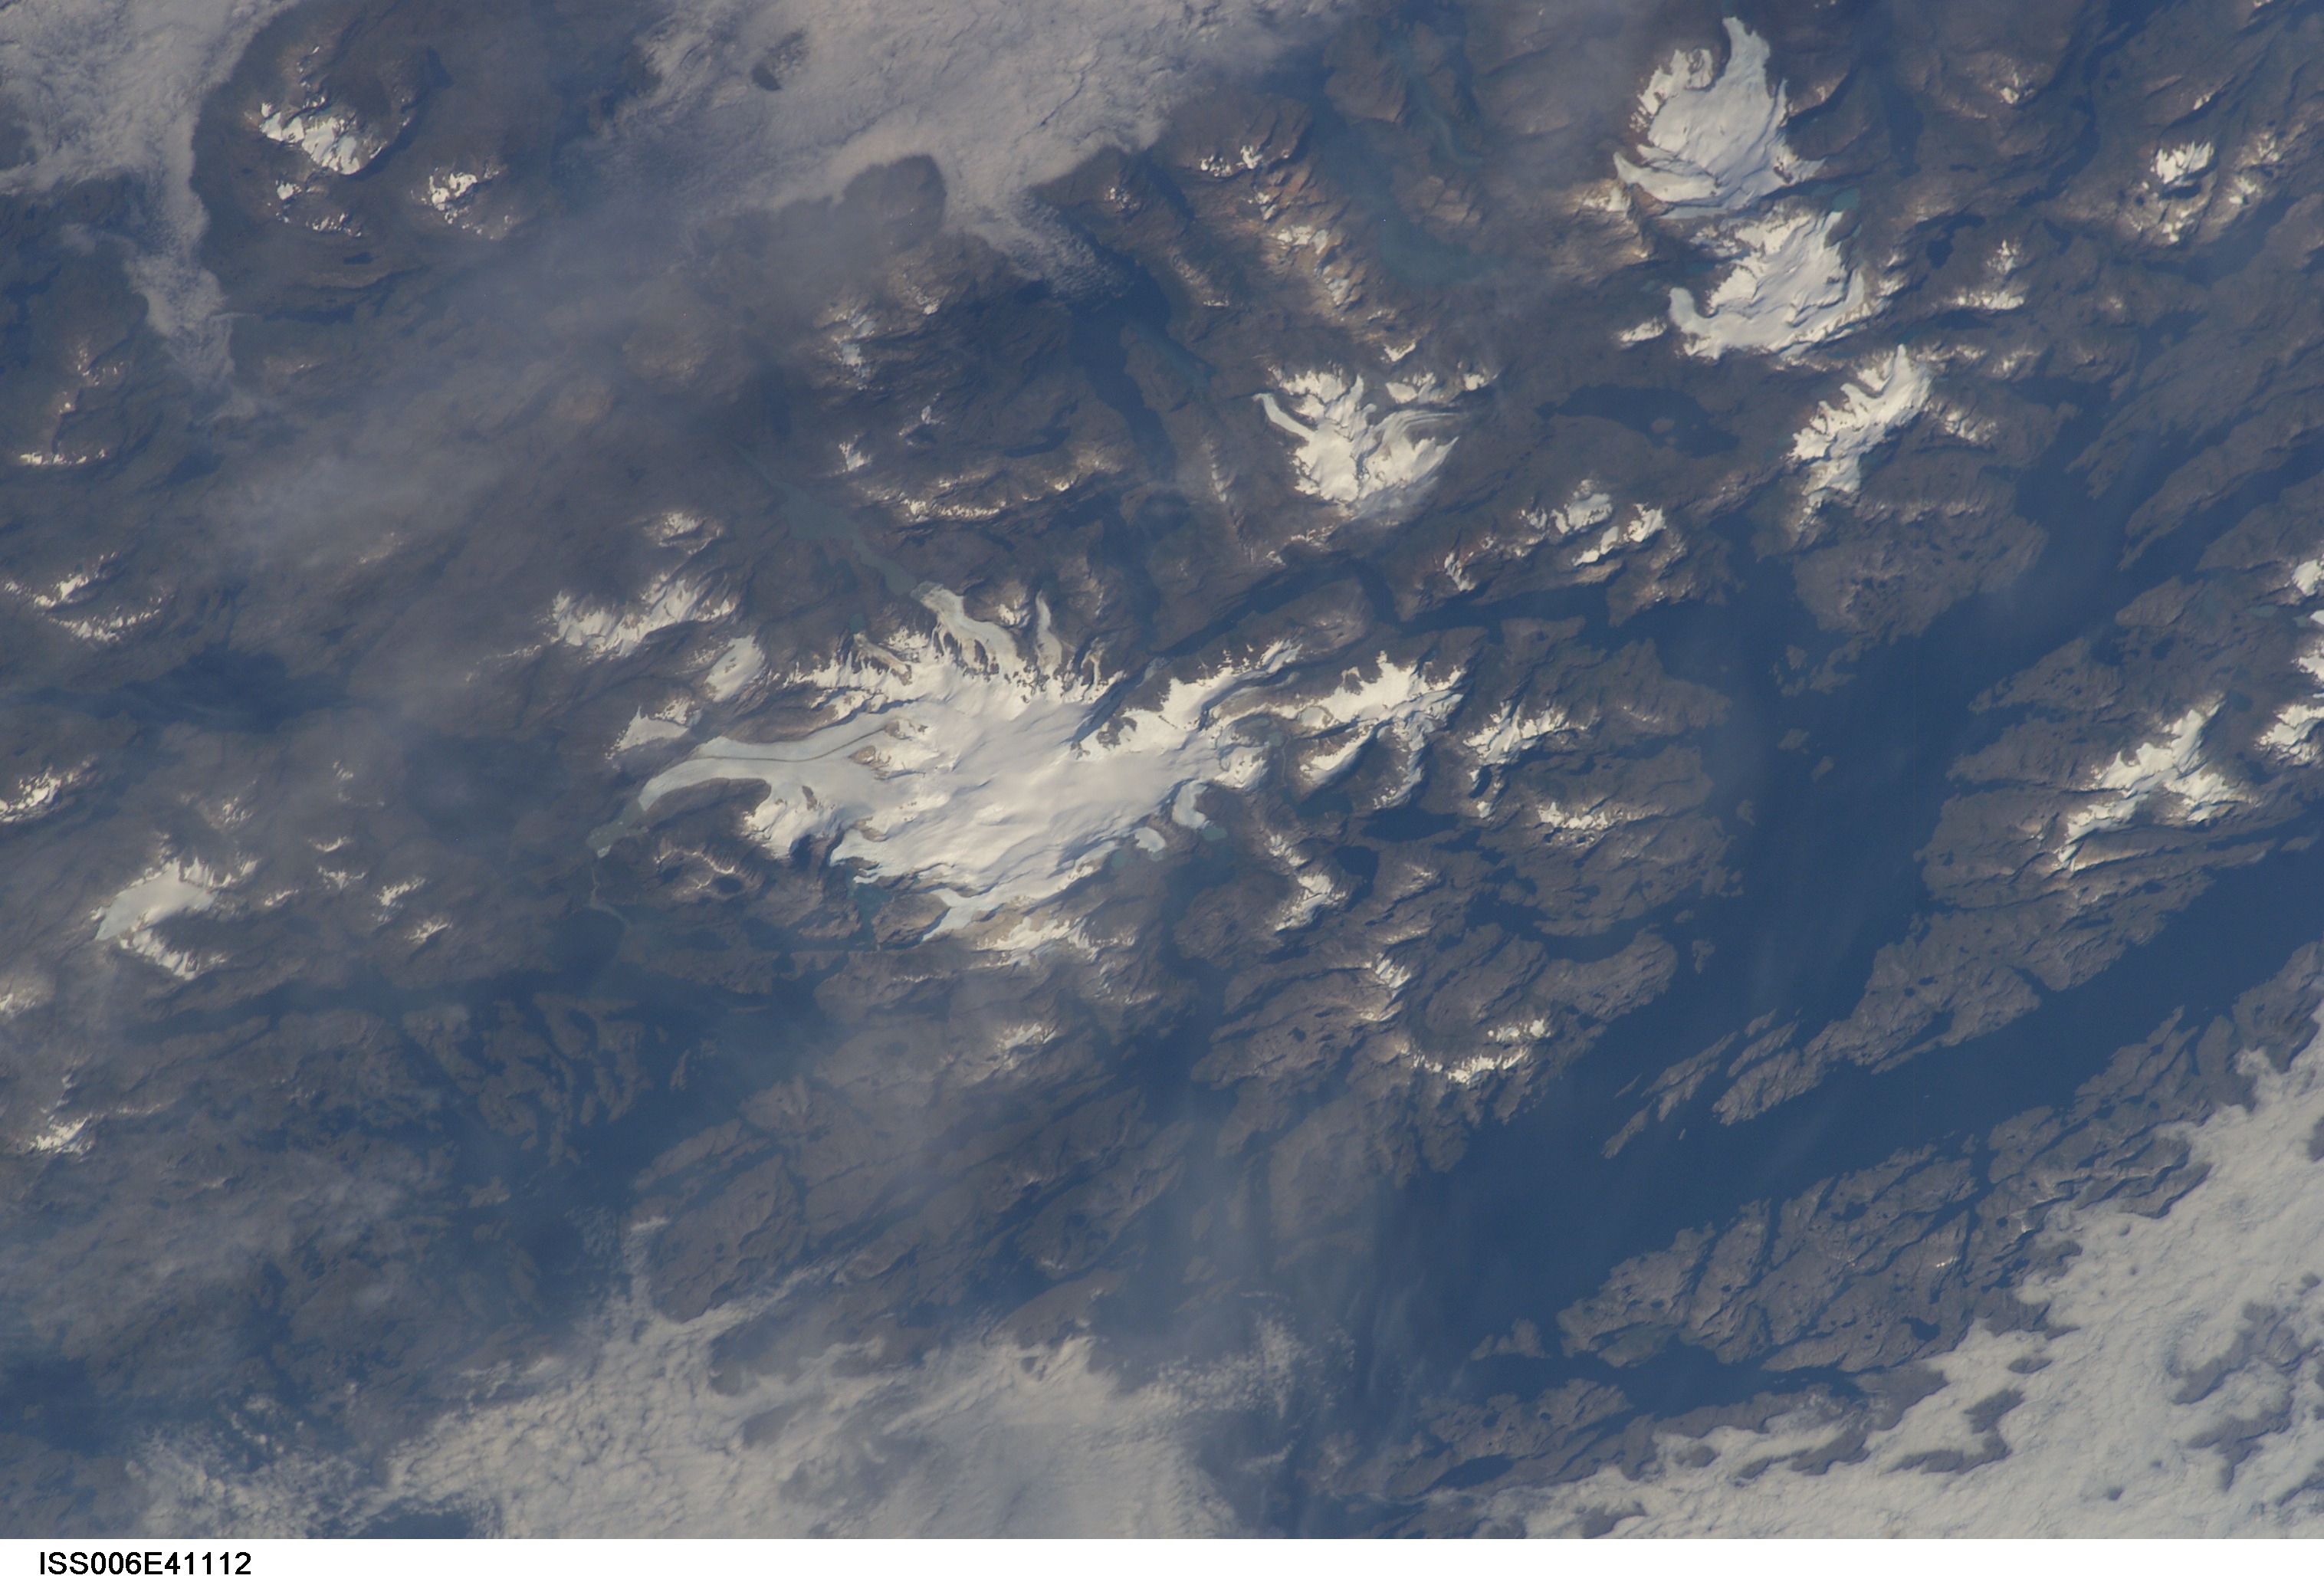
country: CHILE
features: MOUNT LADRILLERO
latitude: -53.0
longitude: -73.0
